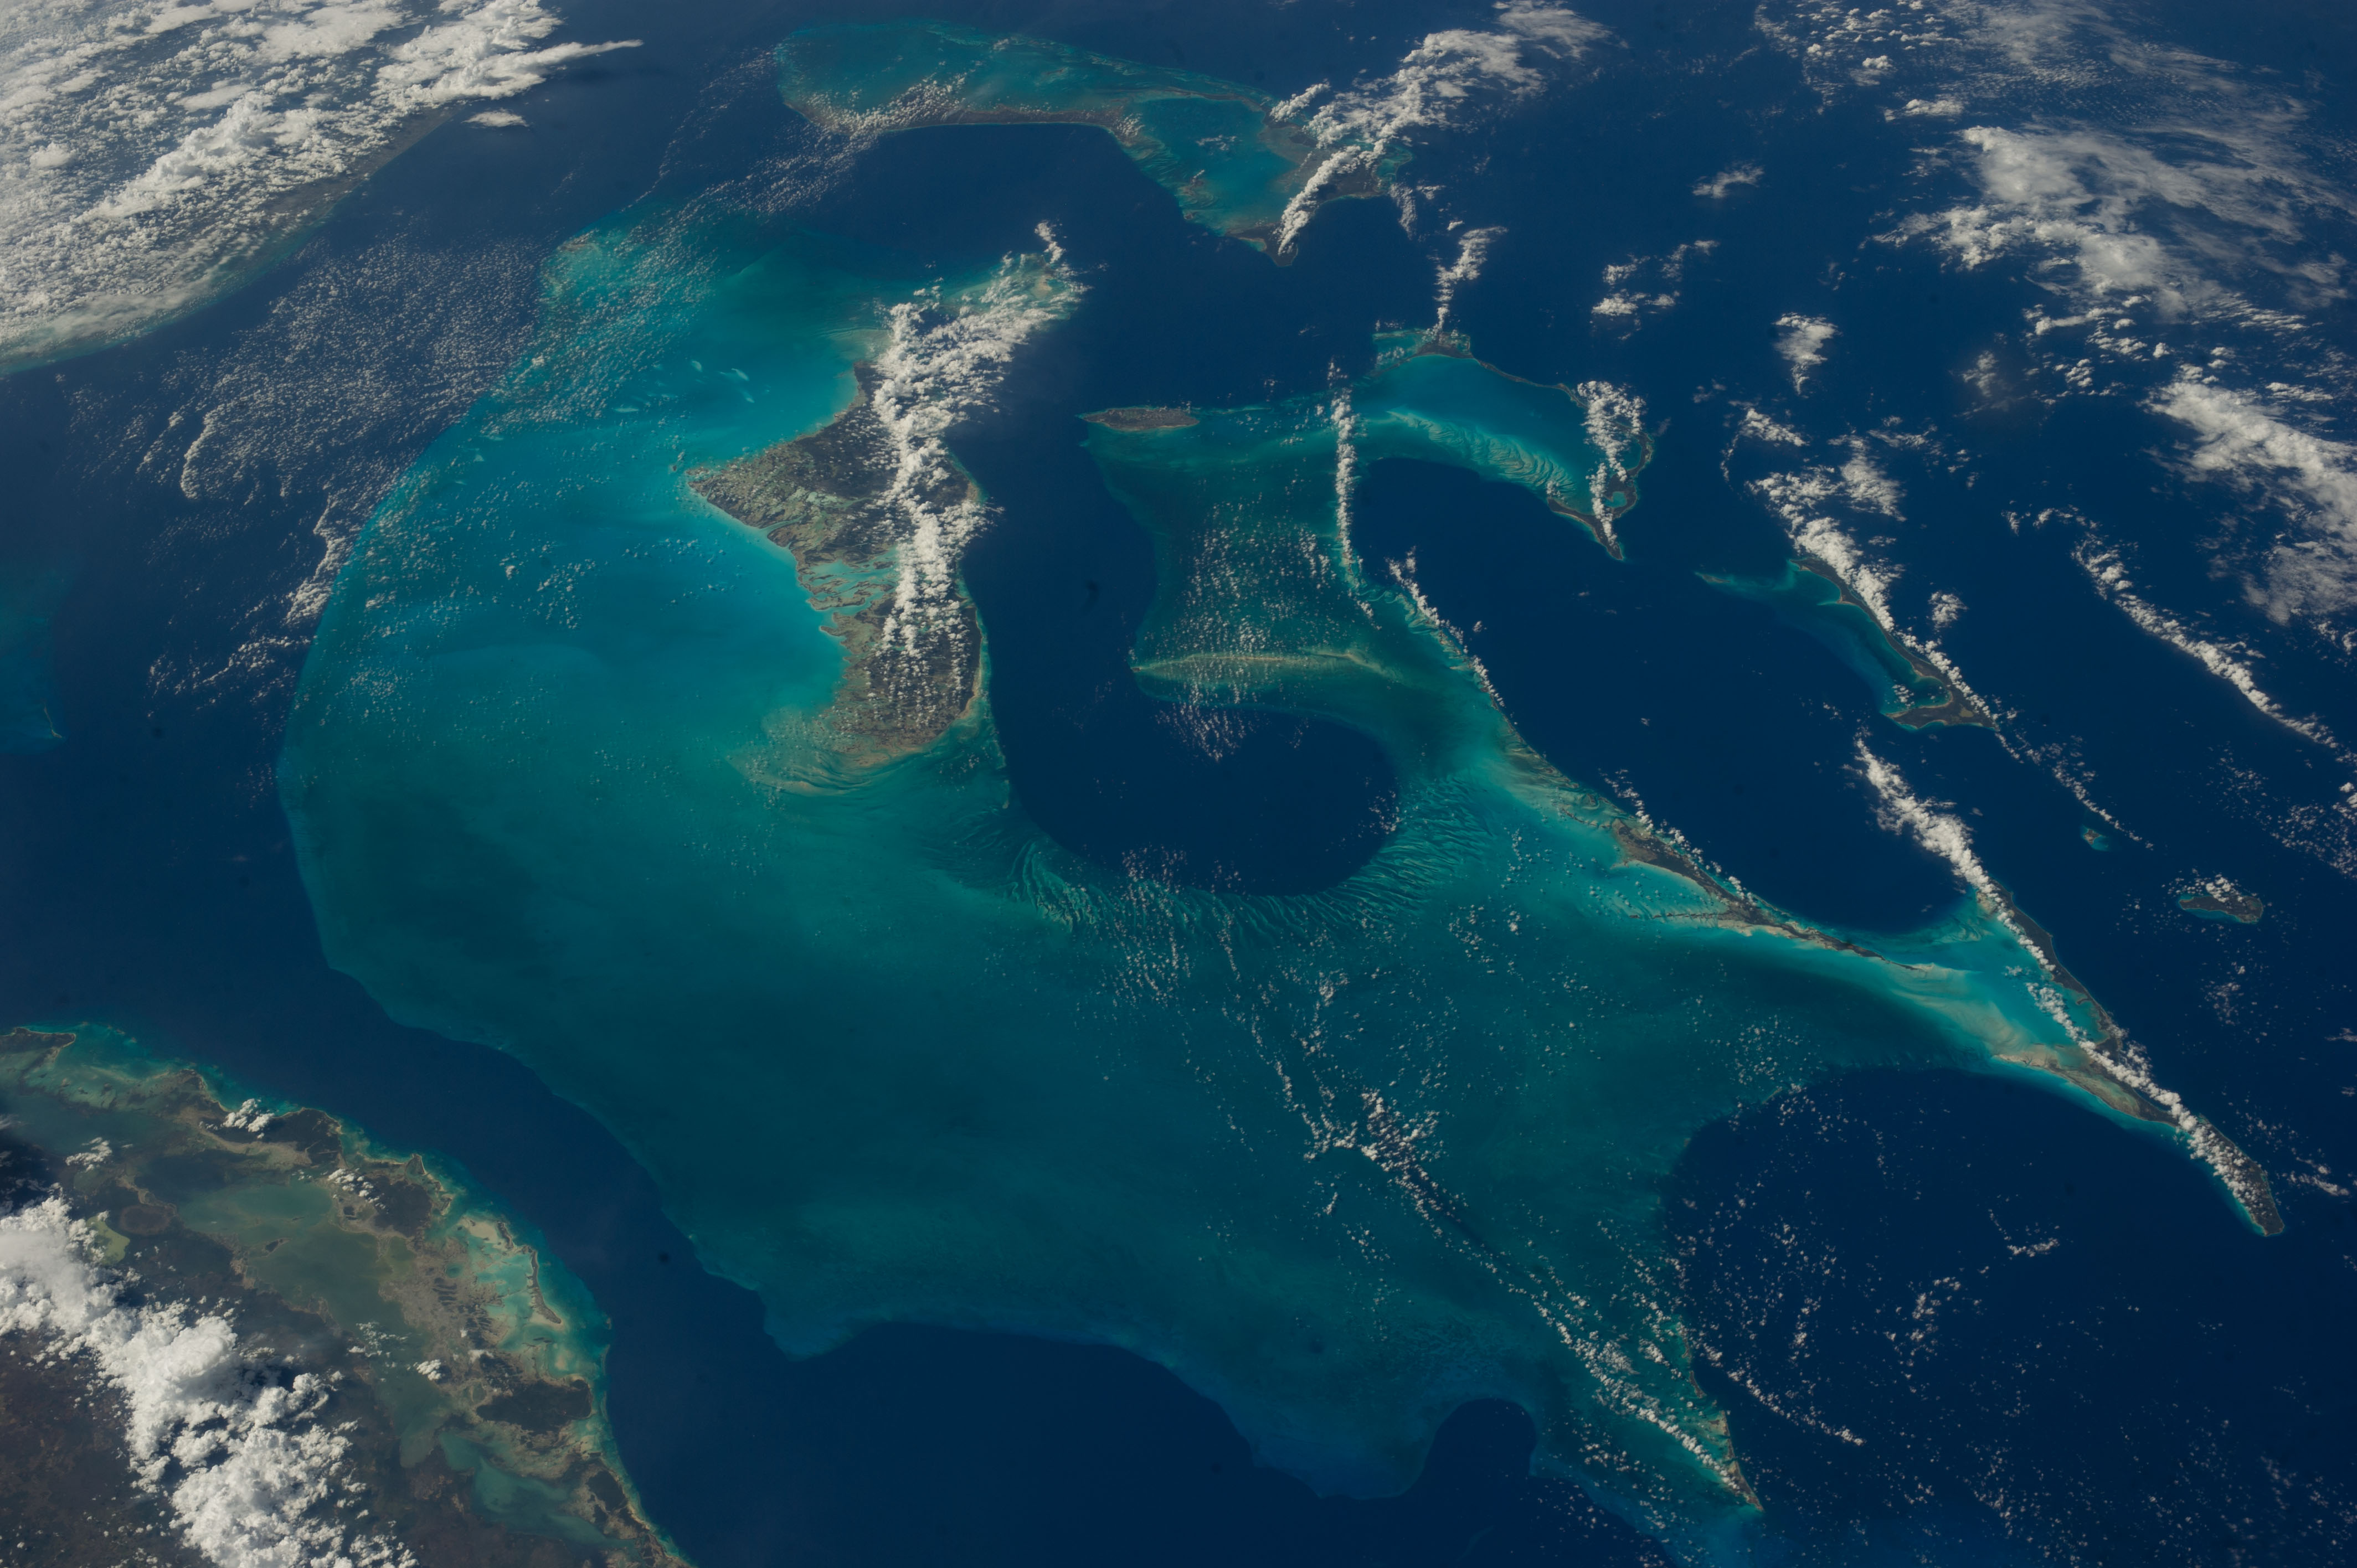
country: BAHAMAS
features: BAHAMAS ISLANDS, NASSAU, CUBA, WEST SIDE NATIONAL PARK, LONG ISLAND, EXUMA, TONGUE OF THE OCEAN, ANDROS, NEW PROVIDENCE
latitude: 23.6
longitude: -76.9
